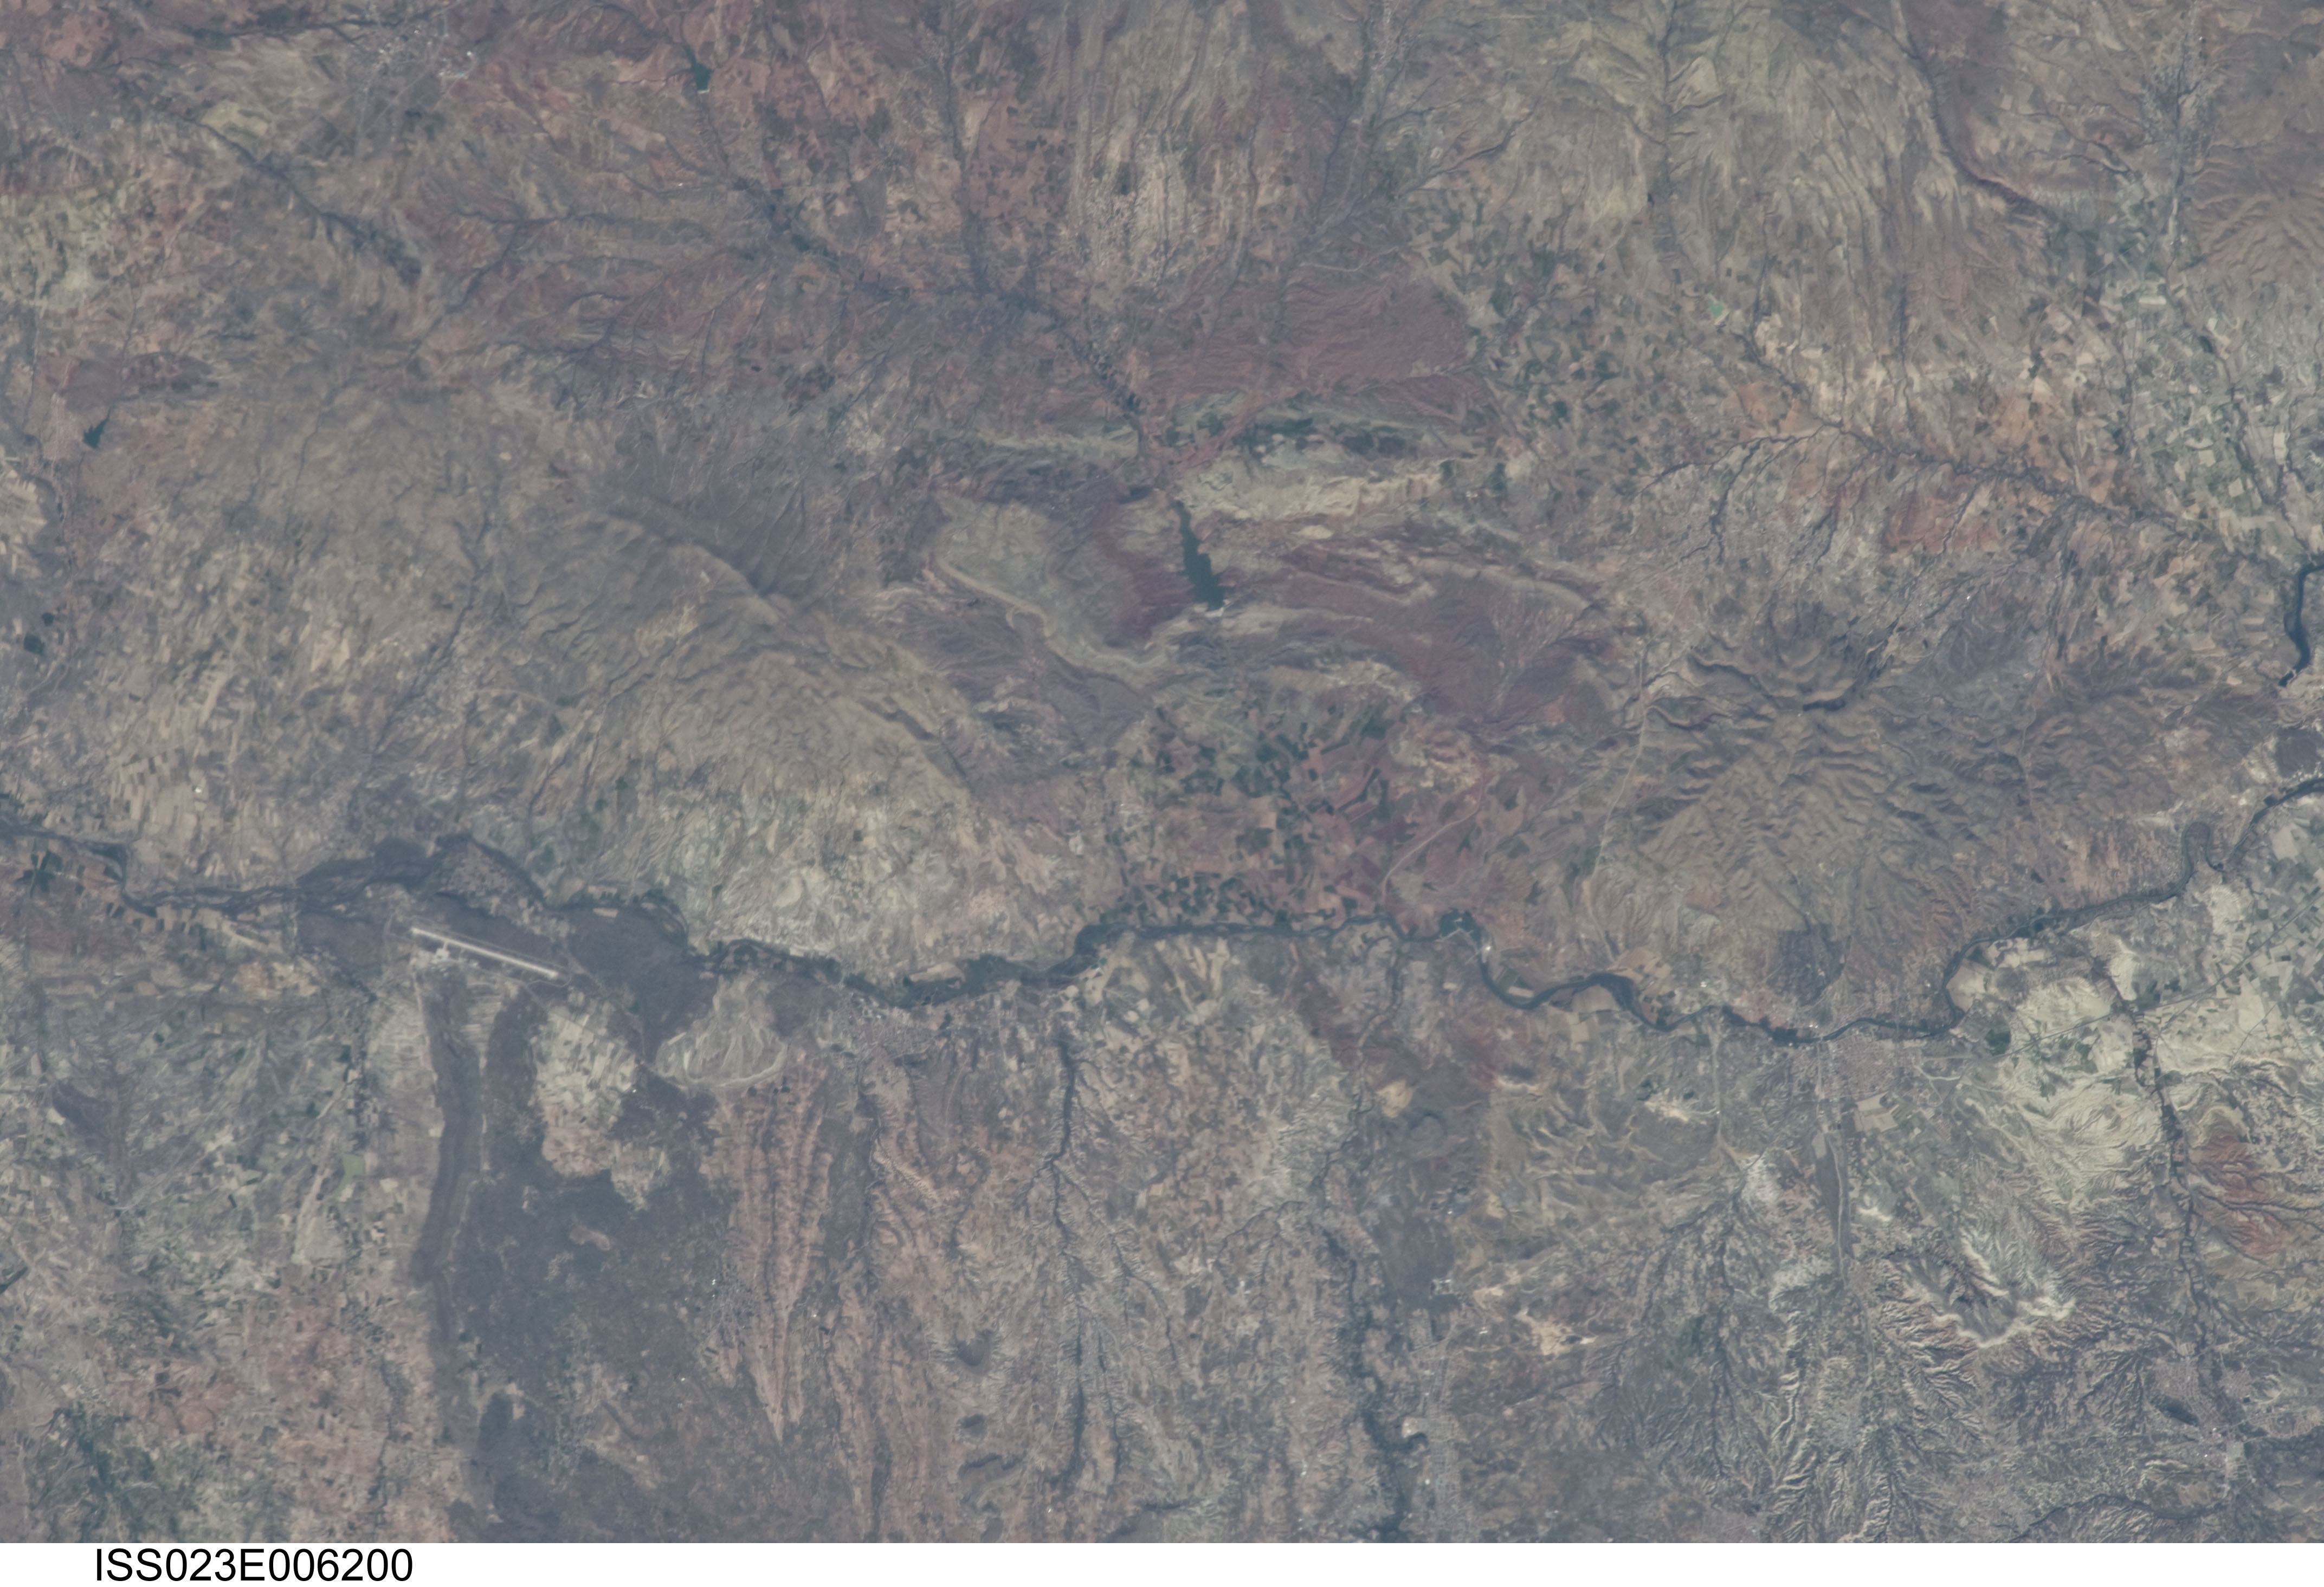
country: TURKEY
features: NEVSEHIR KAPADOKYA AIRPORT, GULSEHIR, KIZILIRMAK R., AVANOS
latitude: 38.8
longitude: 34.7
